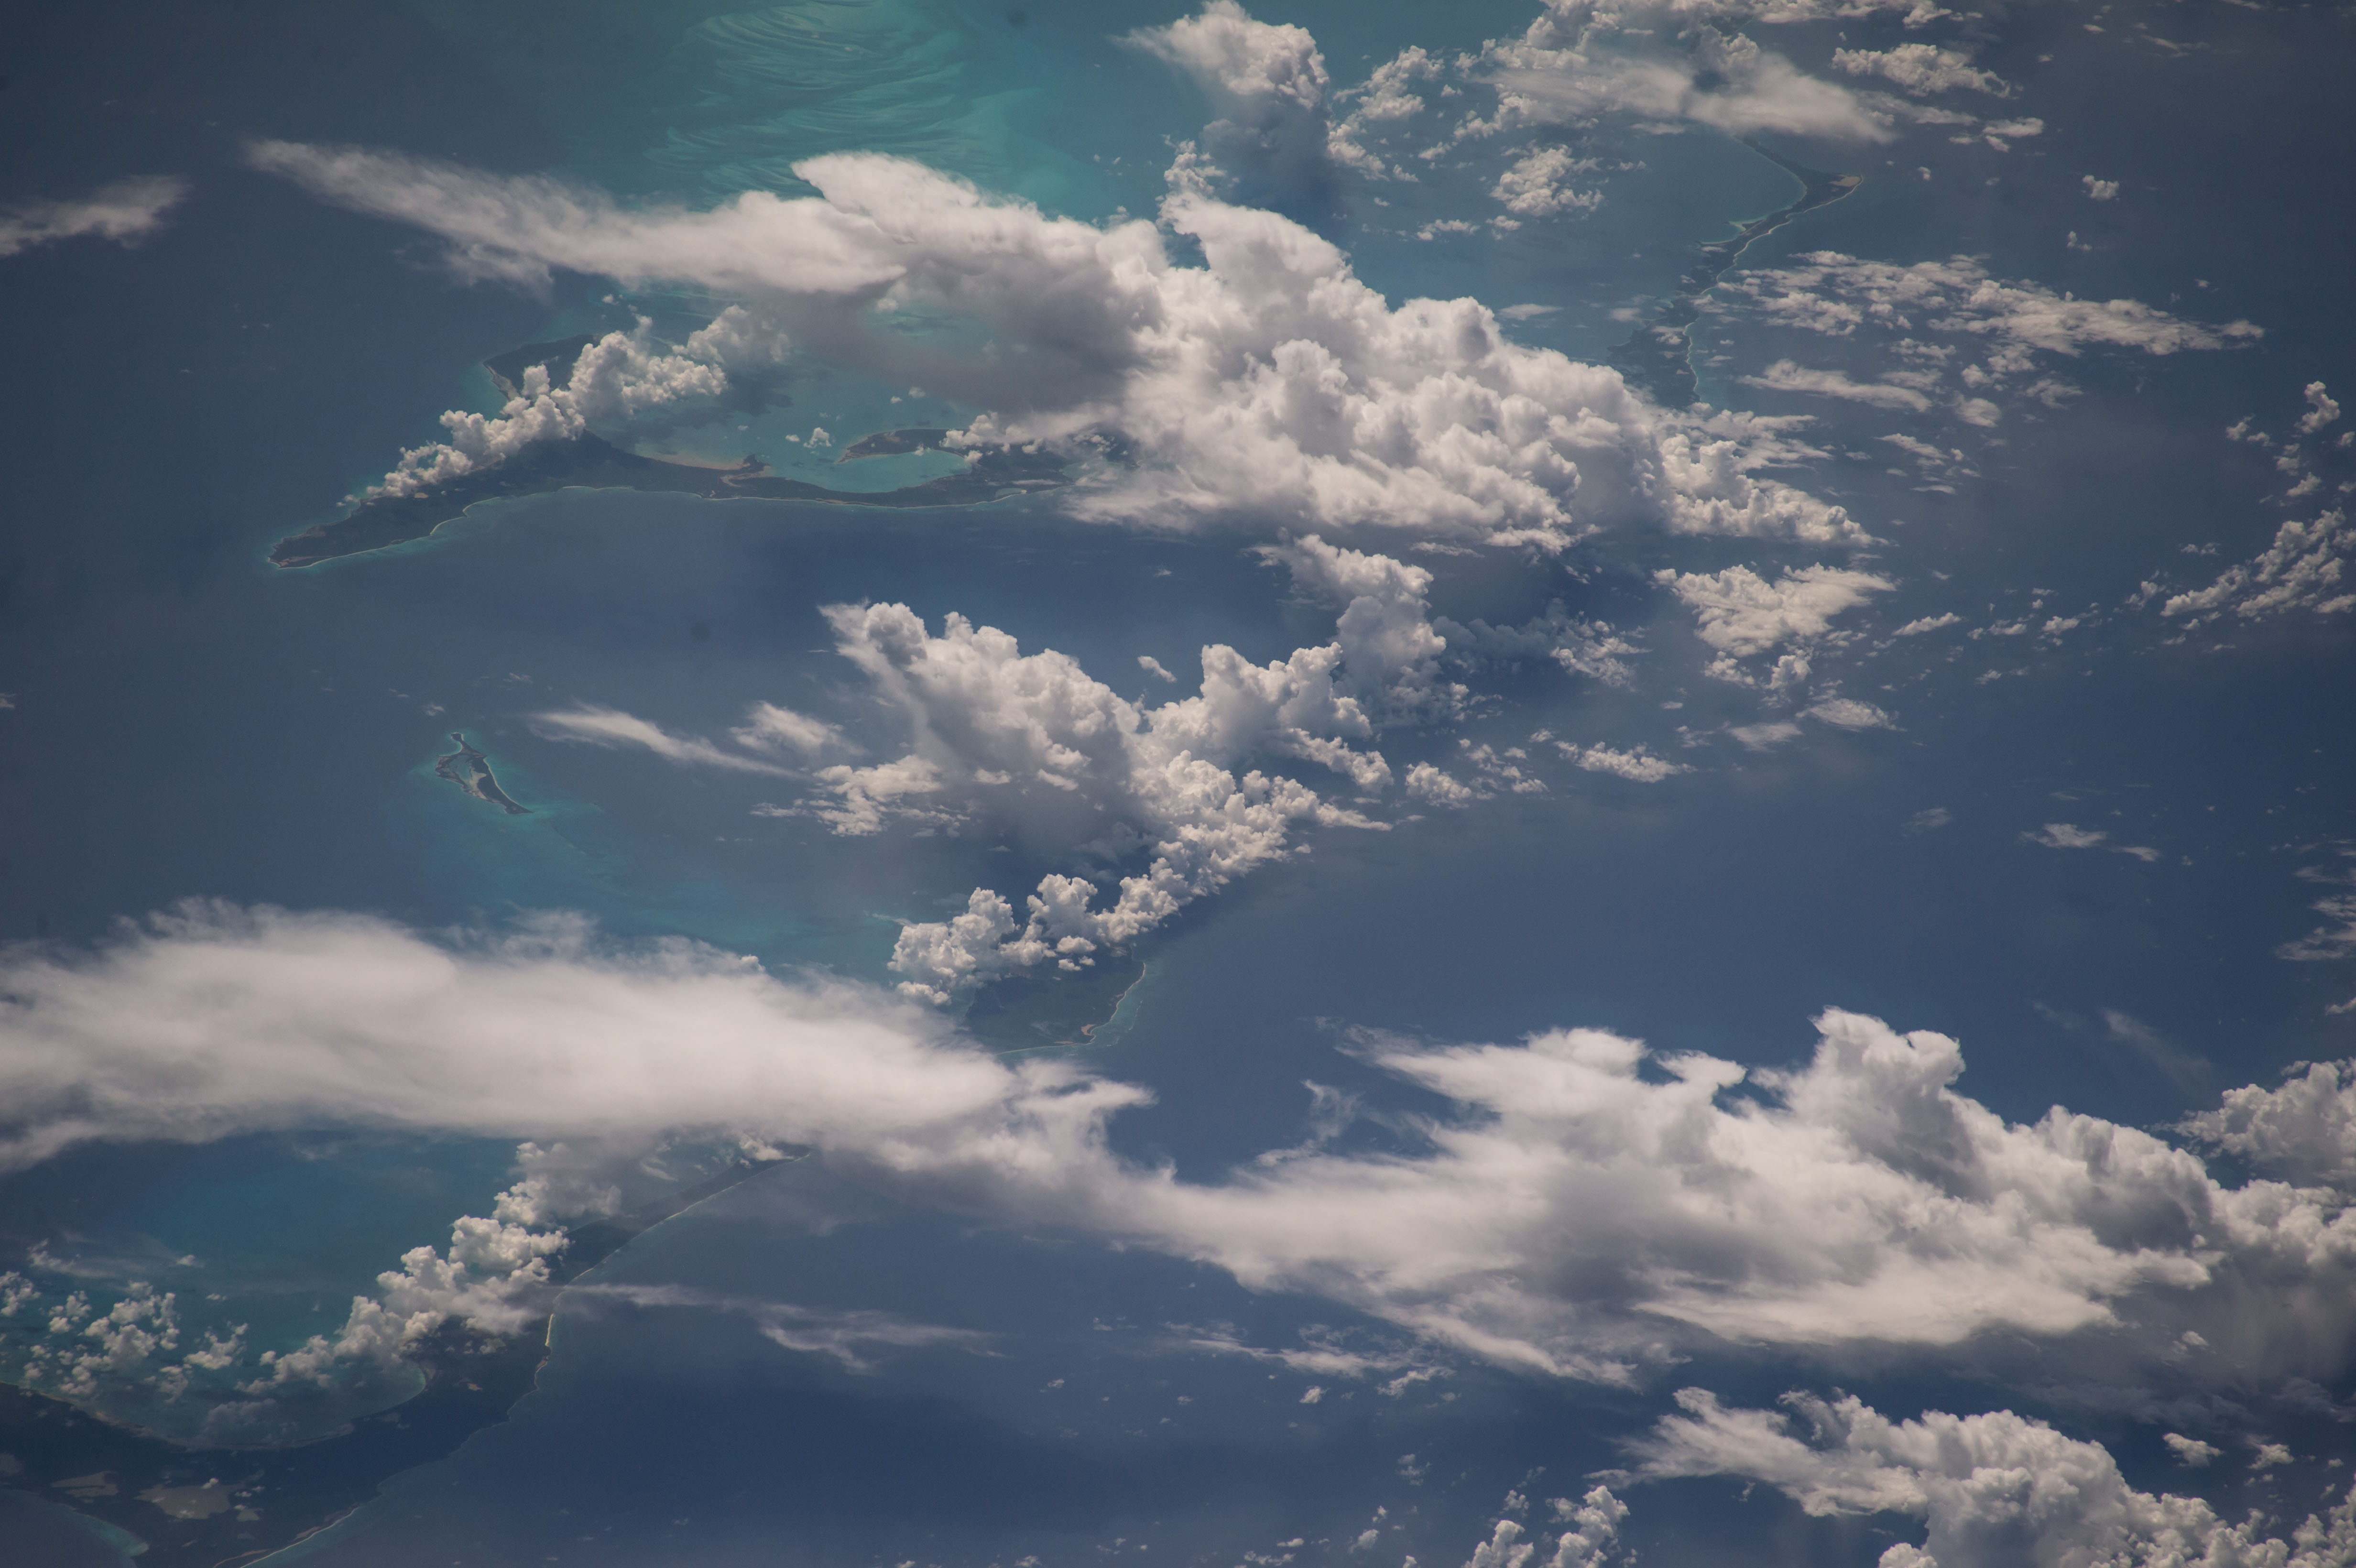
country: BAHAMAS
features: CAT ISLAND, FREETOWN, LITTLE SAN SALVADOR, CLOUDS
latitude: 24.8
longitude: -75.7
